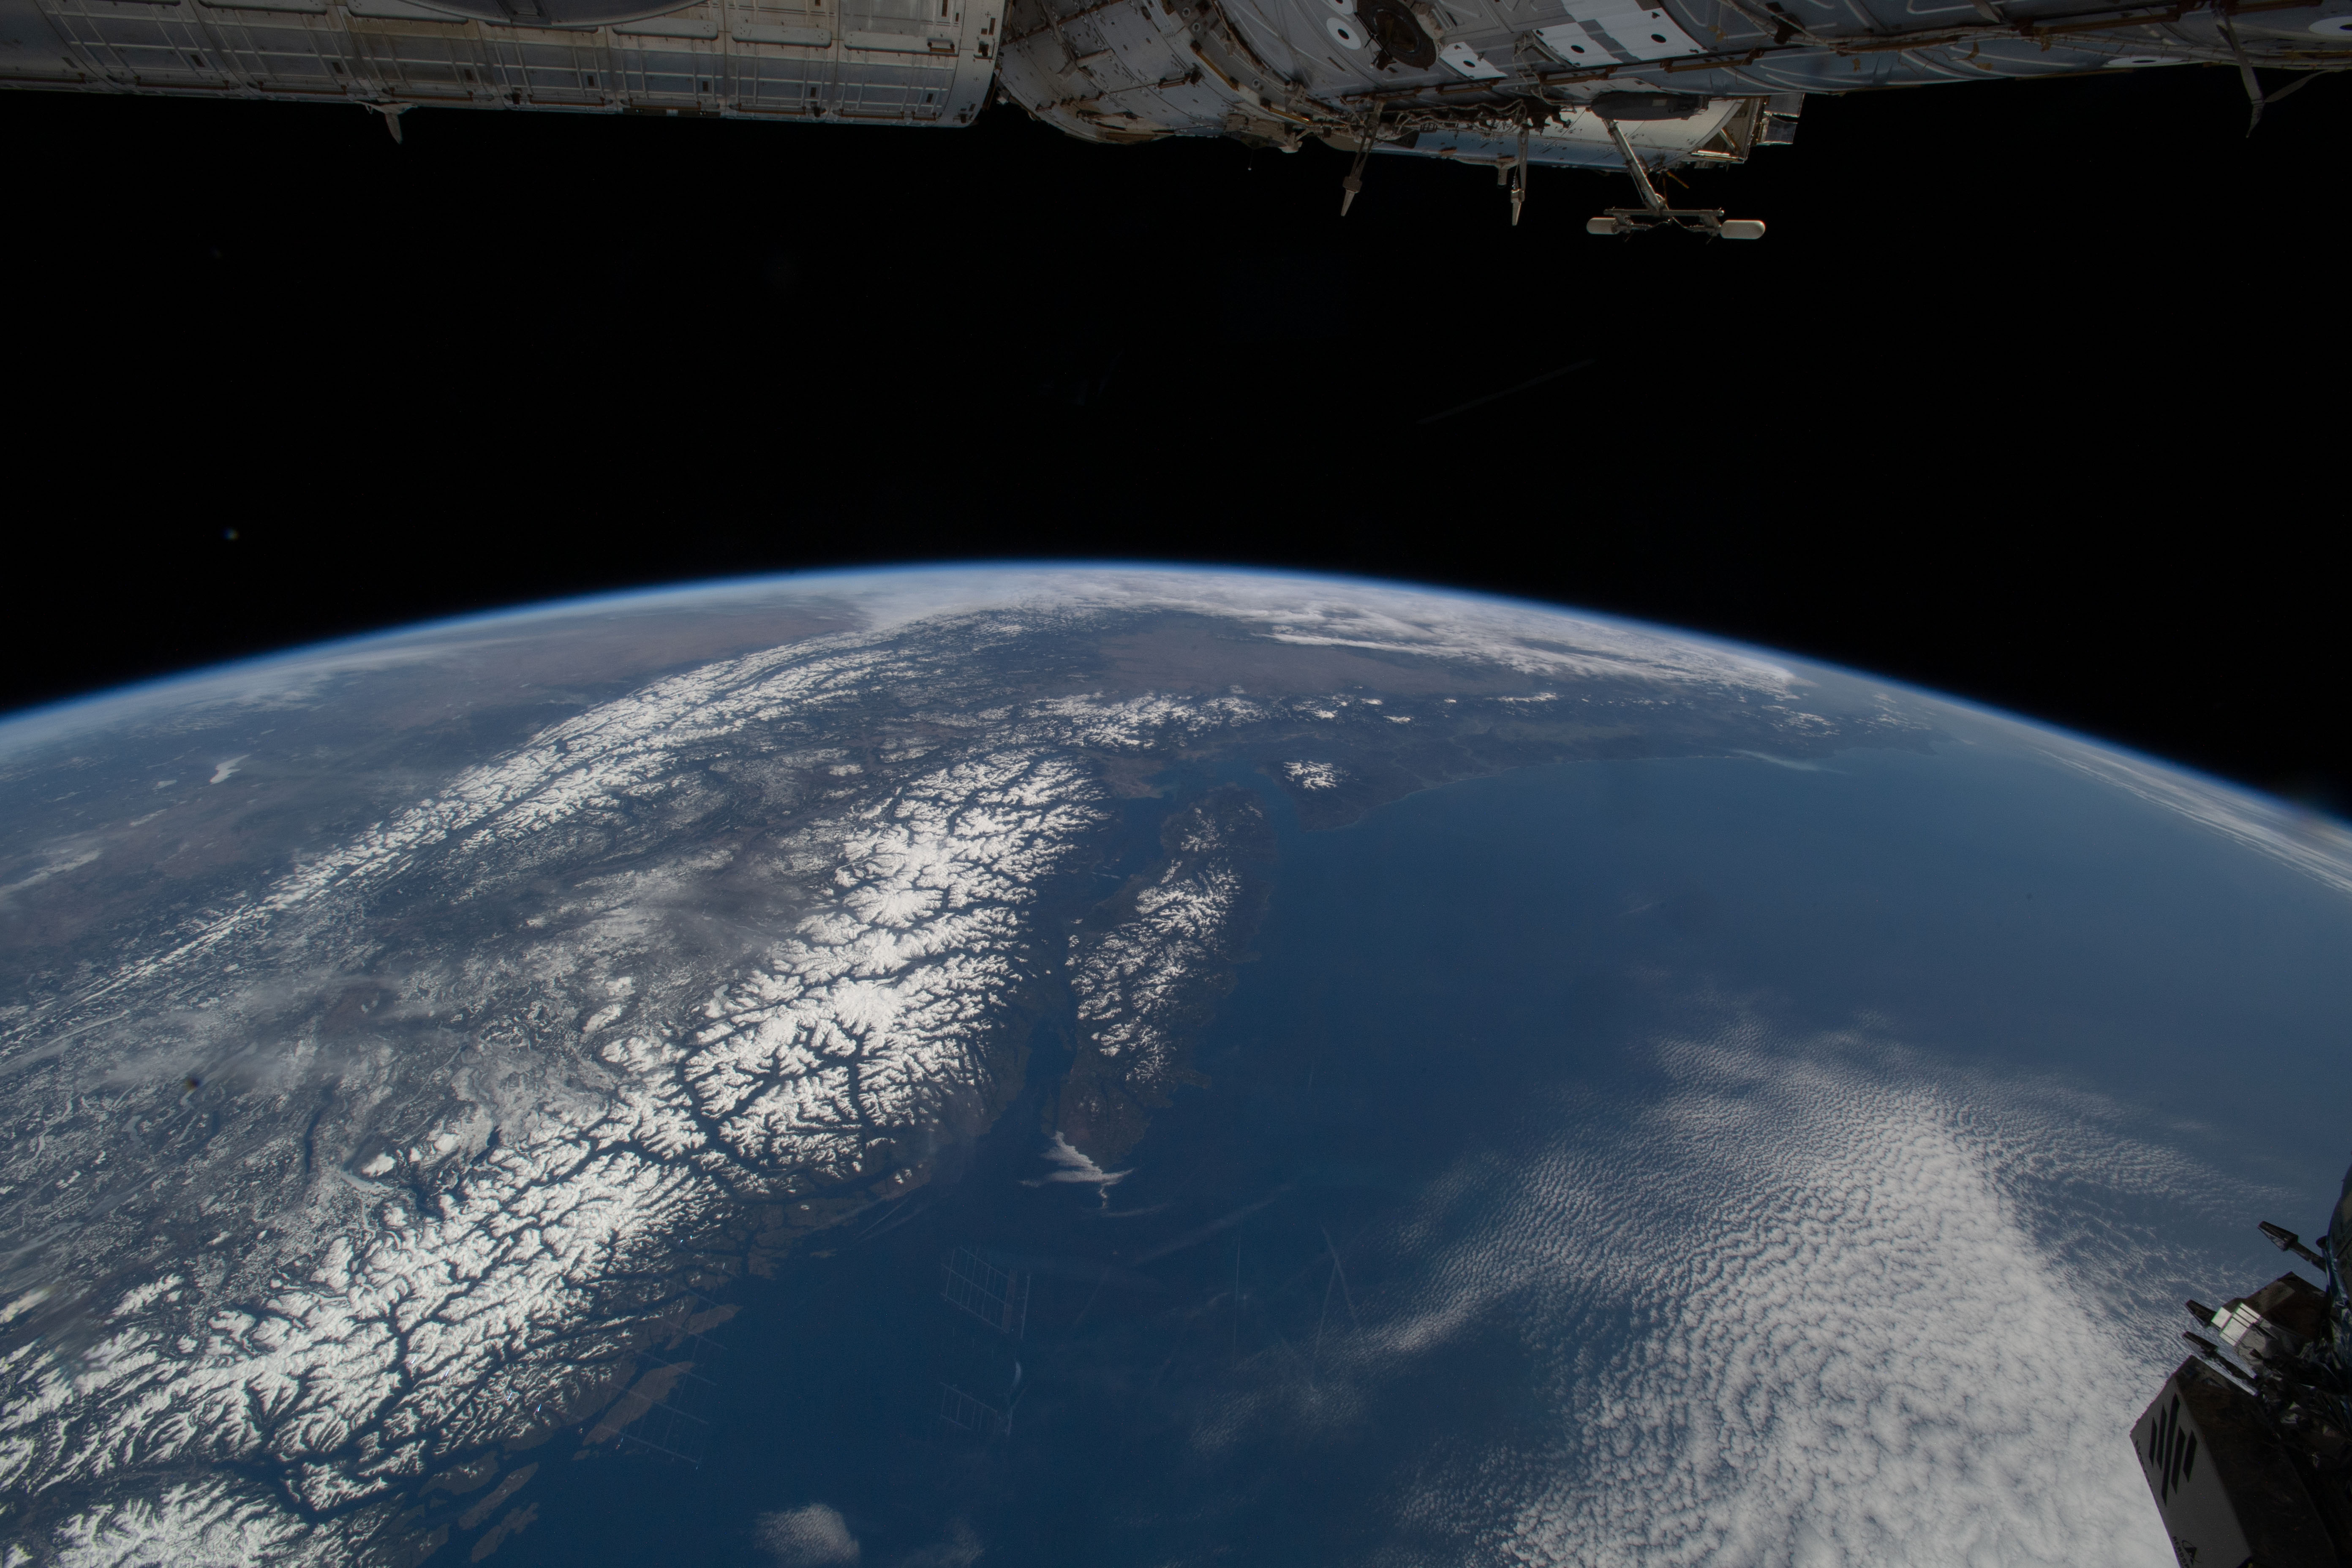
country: USA-WASHINGTON
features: EARTH LIMB, VANCOUVER ISLAND, ICE SHEET, NORTH PACIFIC OCEAN, STRAIT OF JUAN DE FUCA, ISS
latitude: 46.5
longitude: -123.0
